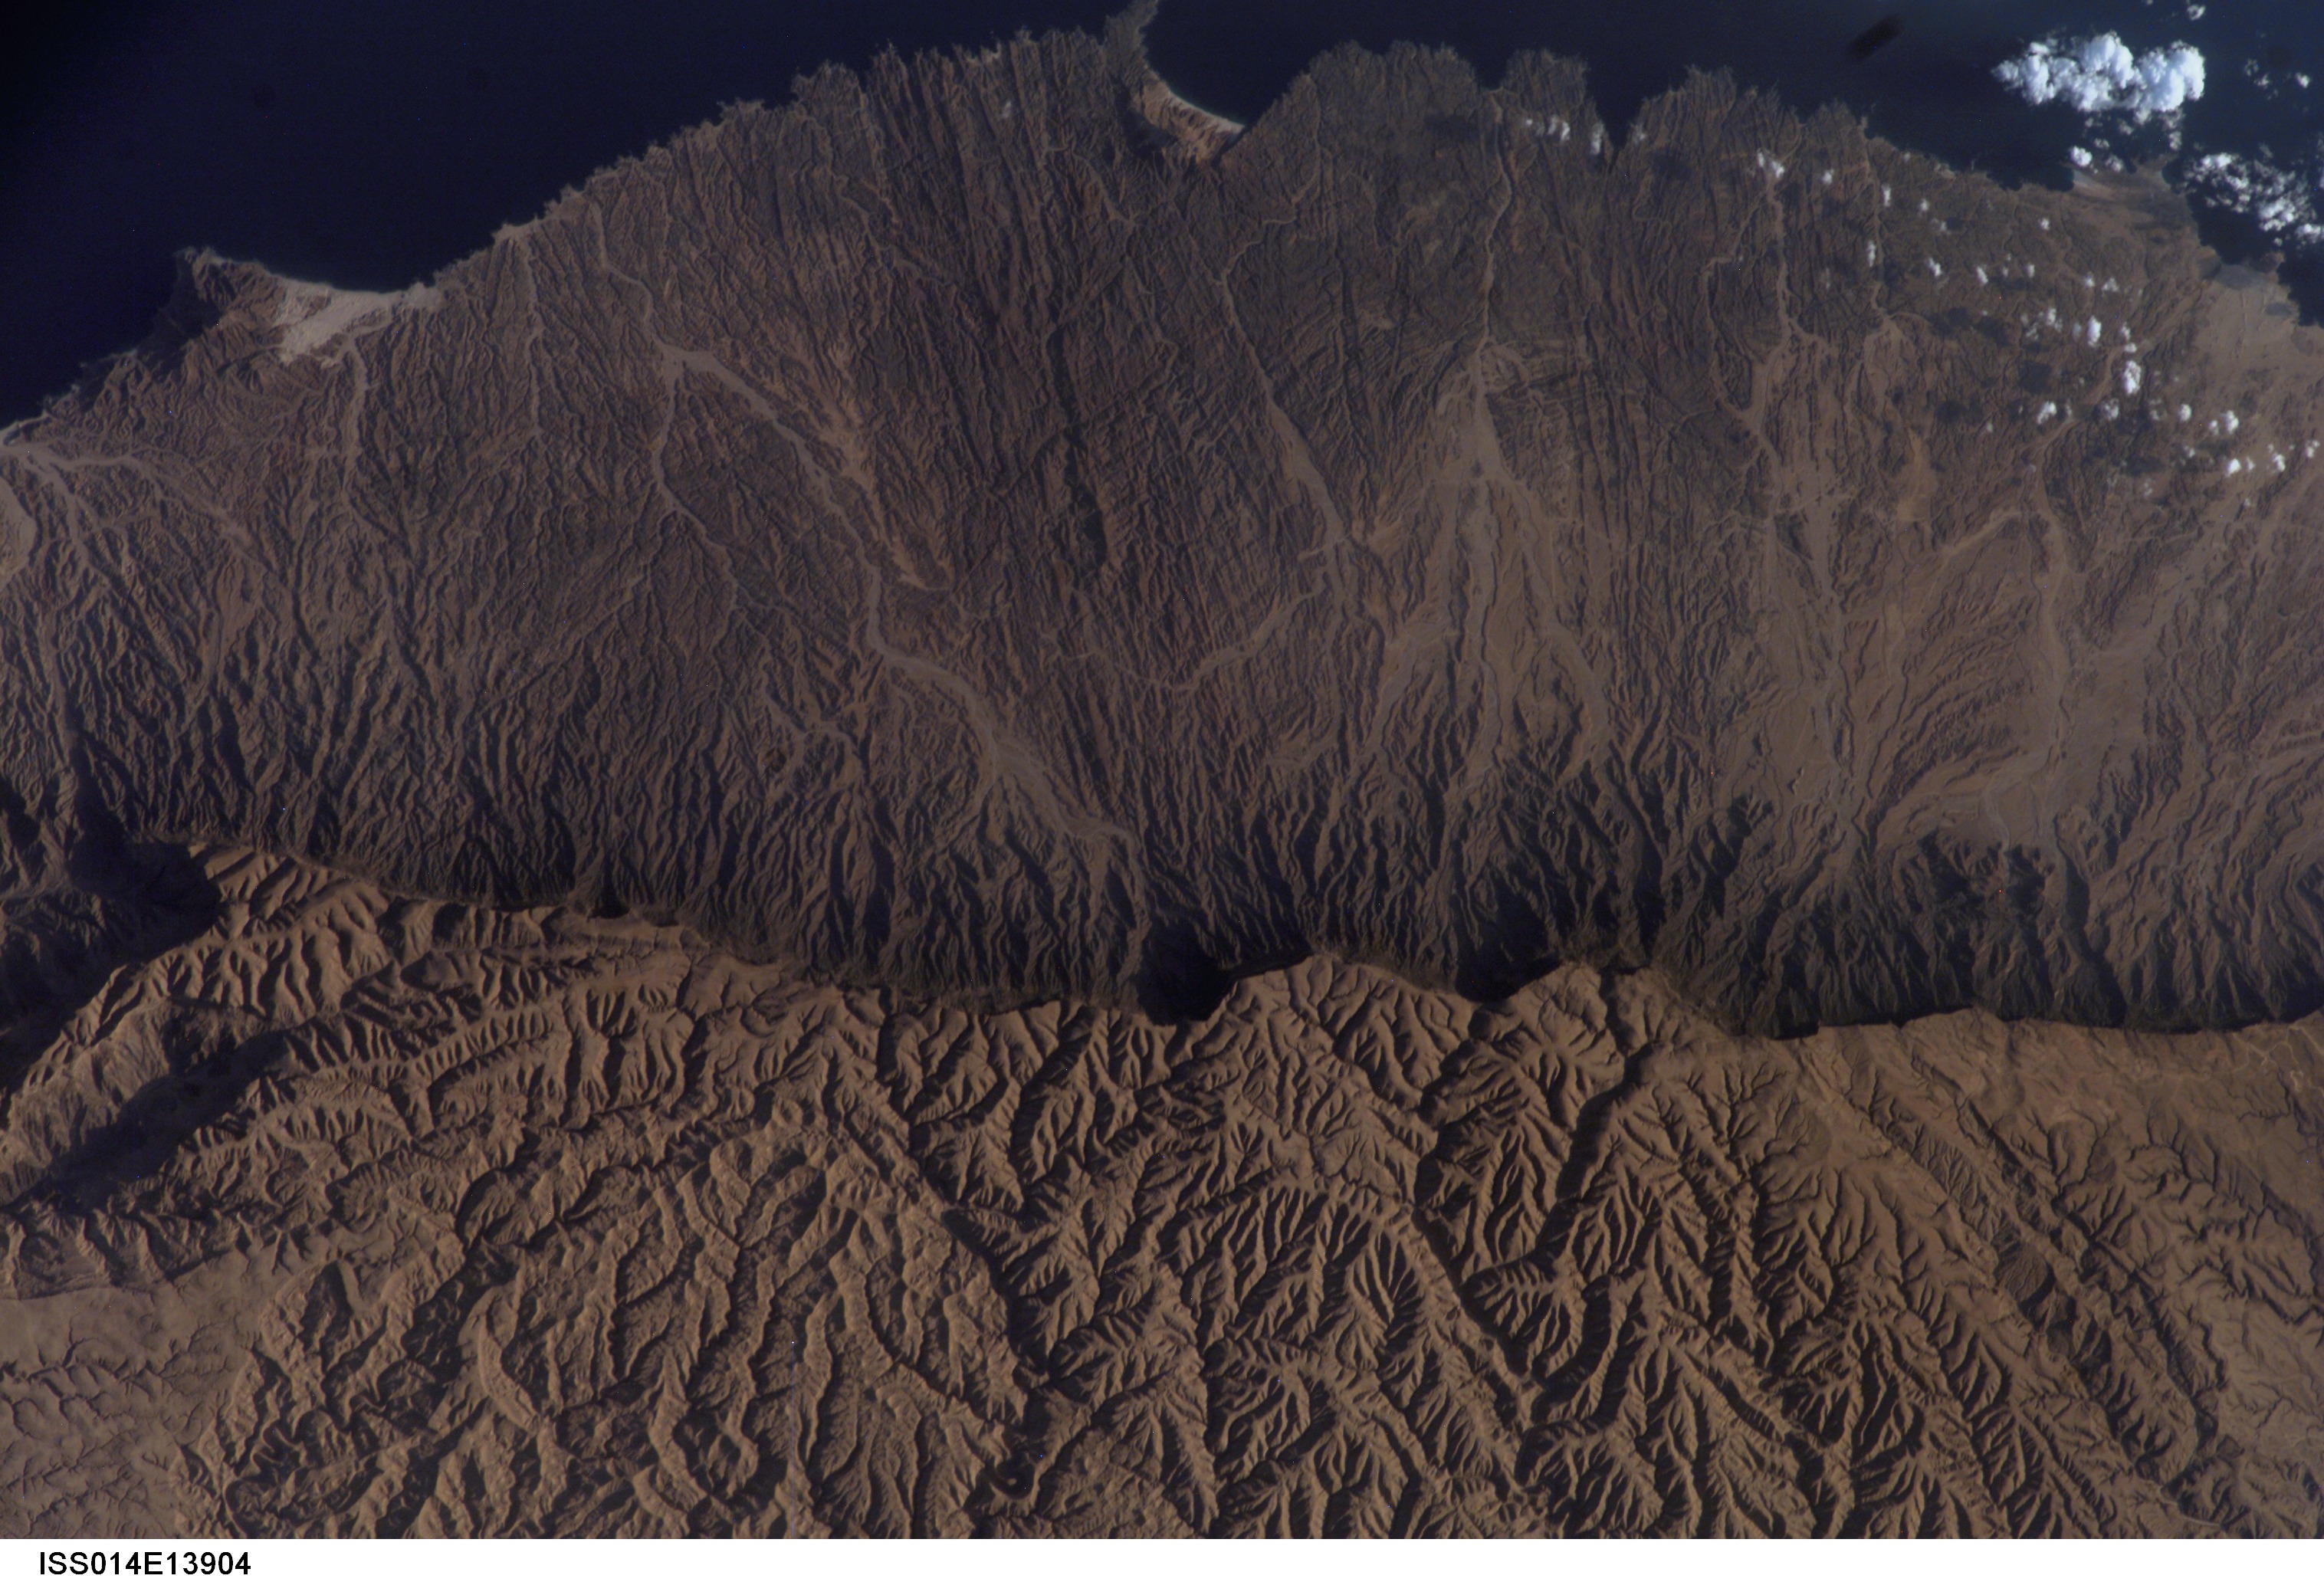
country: OMAN
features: SAMHAN MTS., DRAINAGE PATTERN
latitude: 17.1
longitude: 55.0
